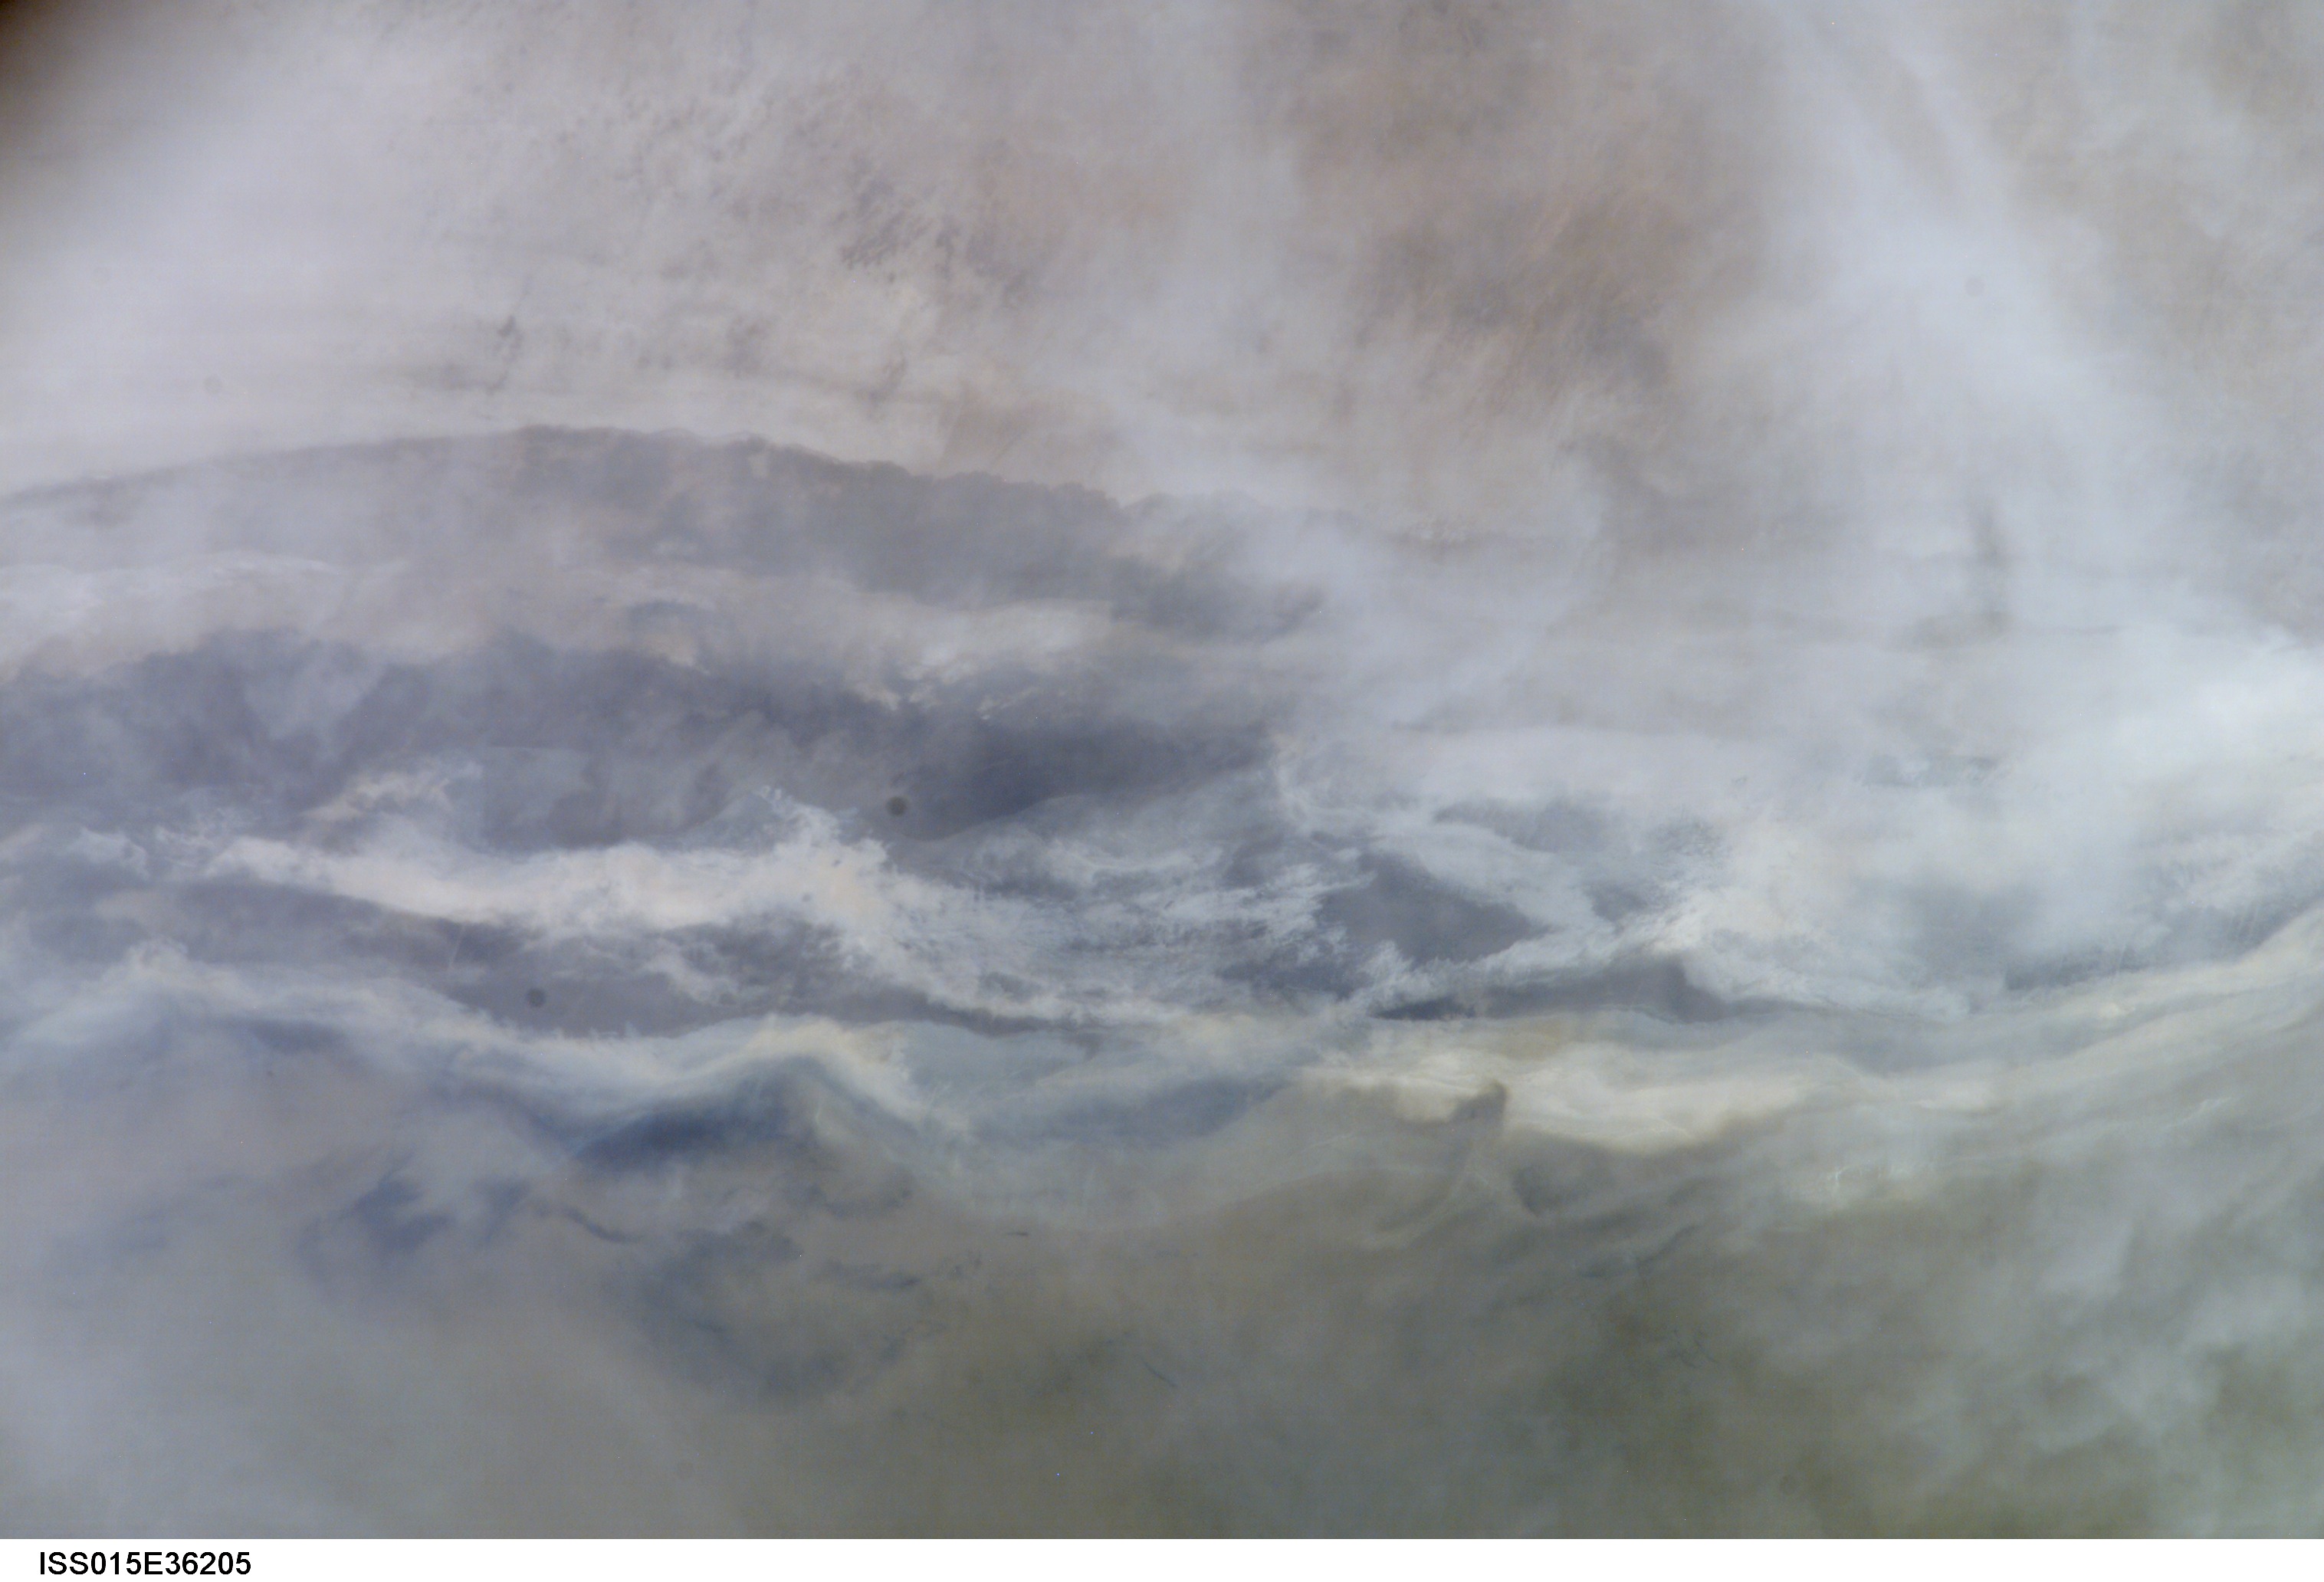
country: BOLIVIA
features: E. CENTRAL LAGO POOPO, DUNES
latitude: -18.7
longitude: -67.0
